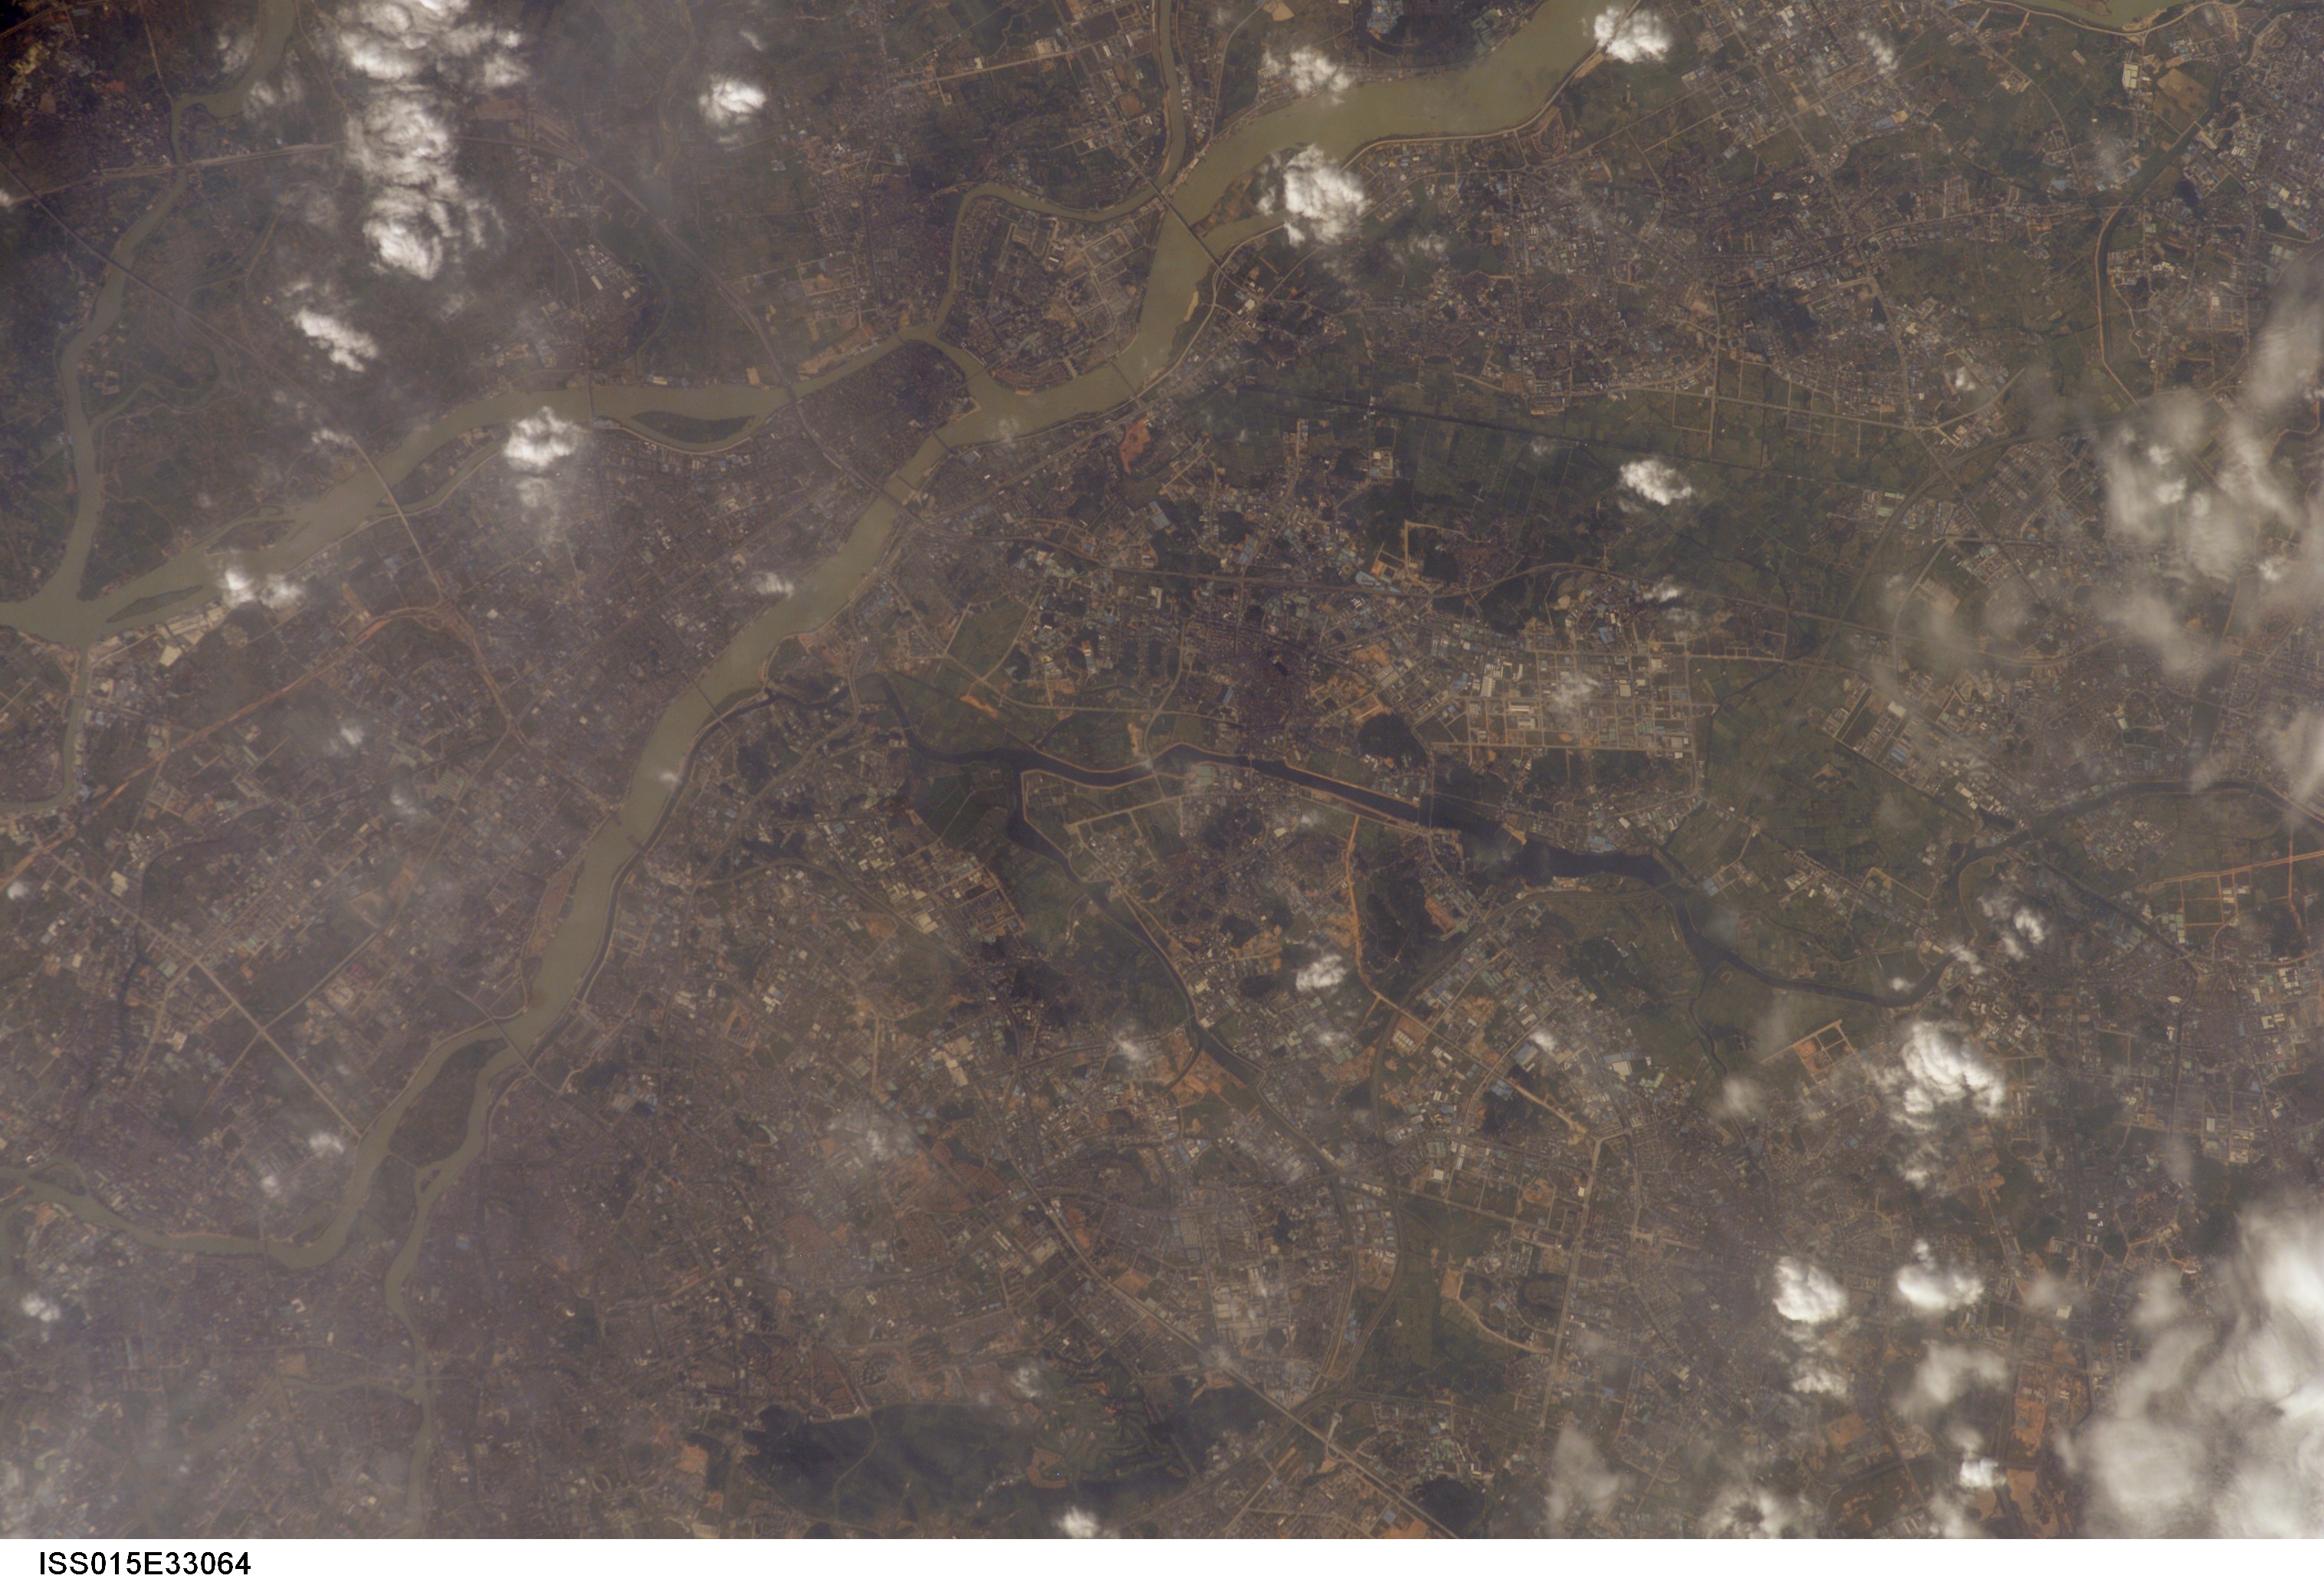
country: CHINA
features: SHILONG, TUNG R., E. DONGGUAN
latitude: 23.0
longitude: 113.8
